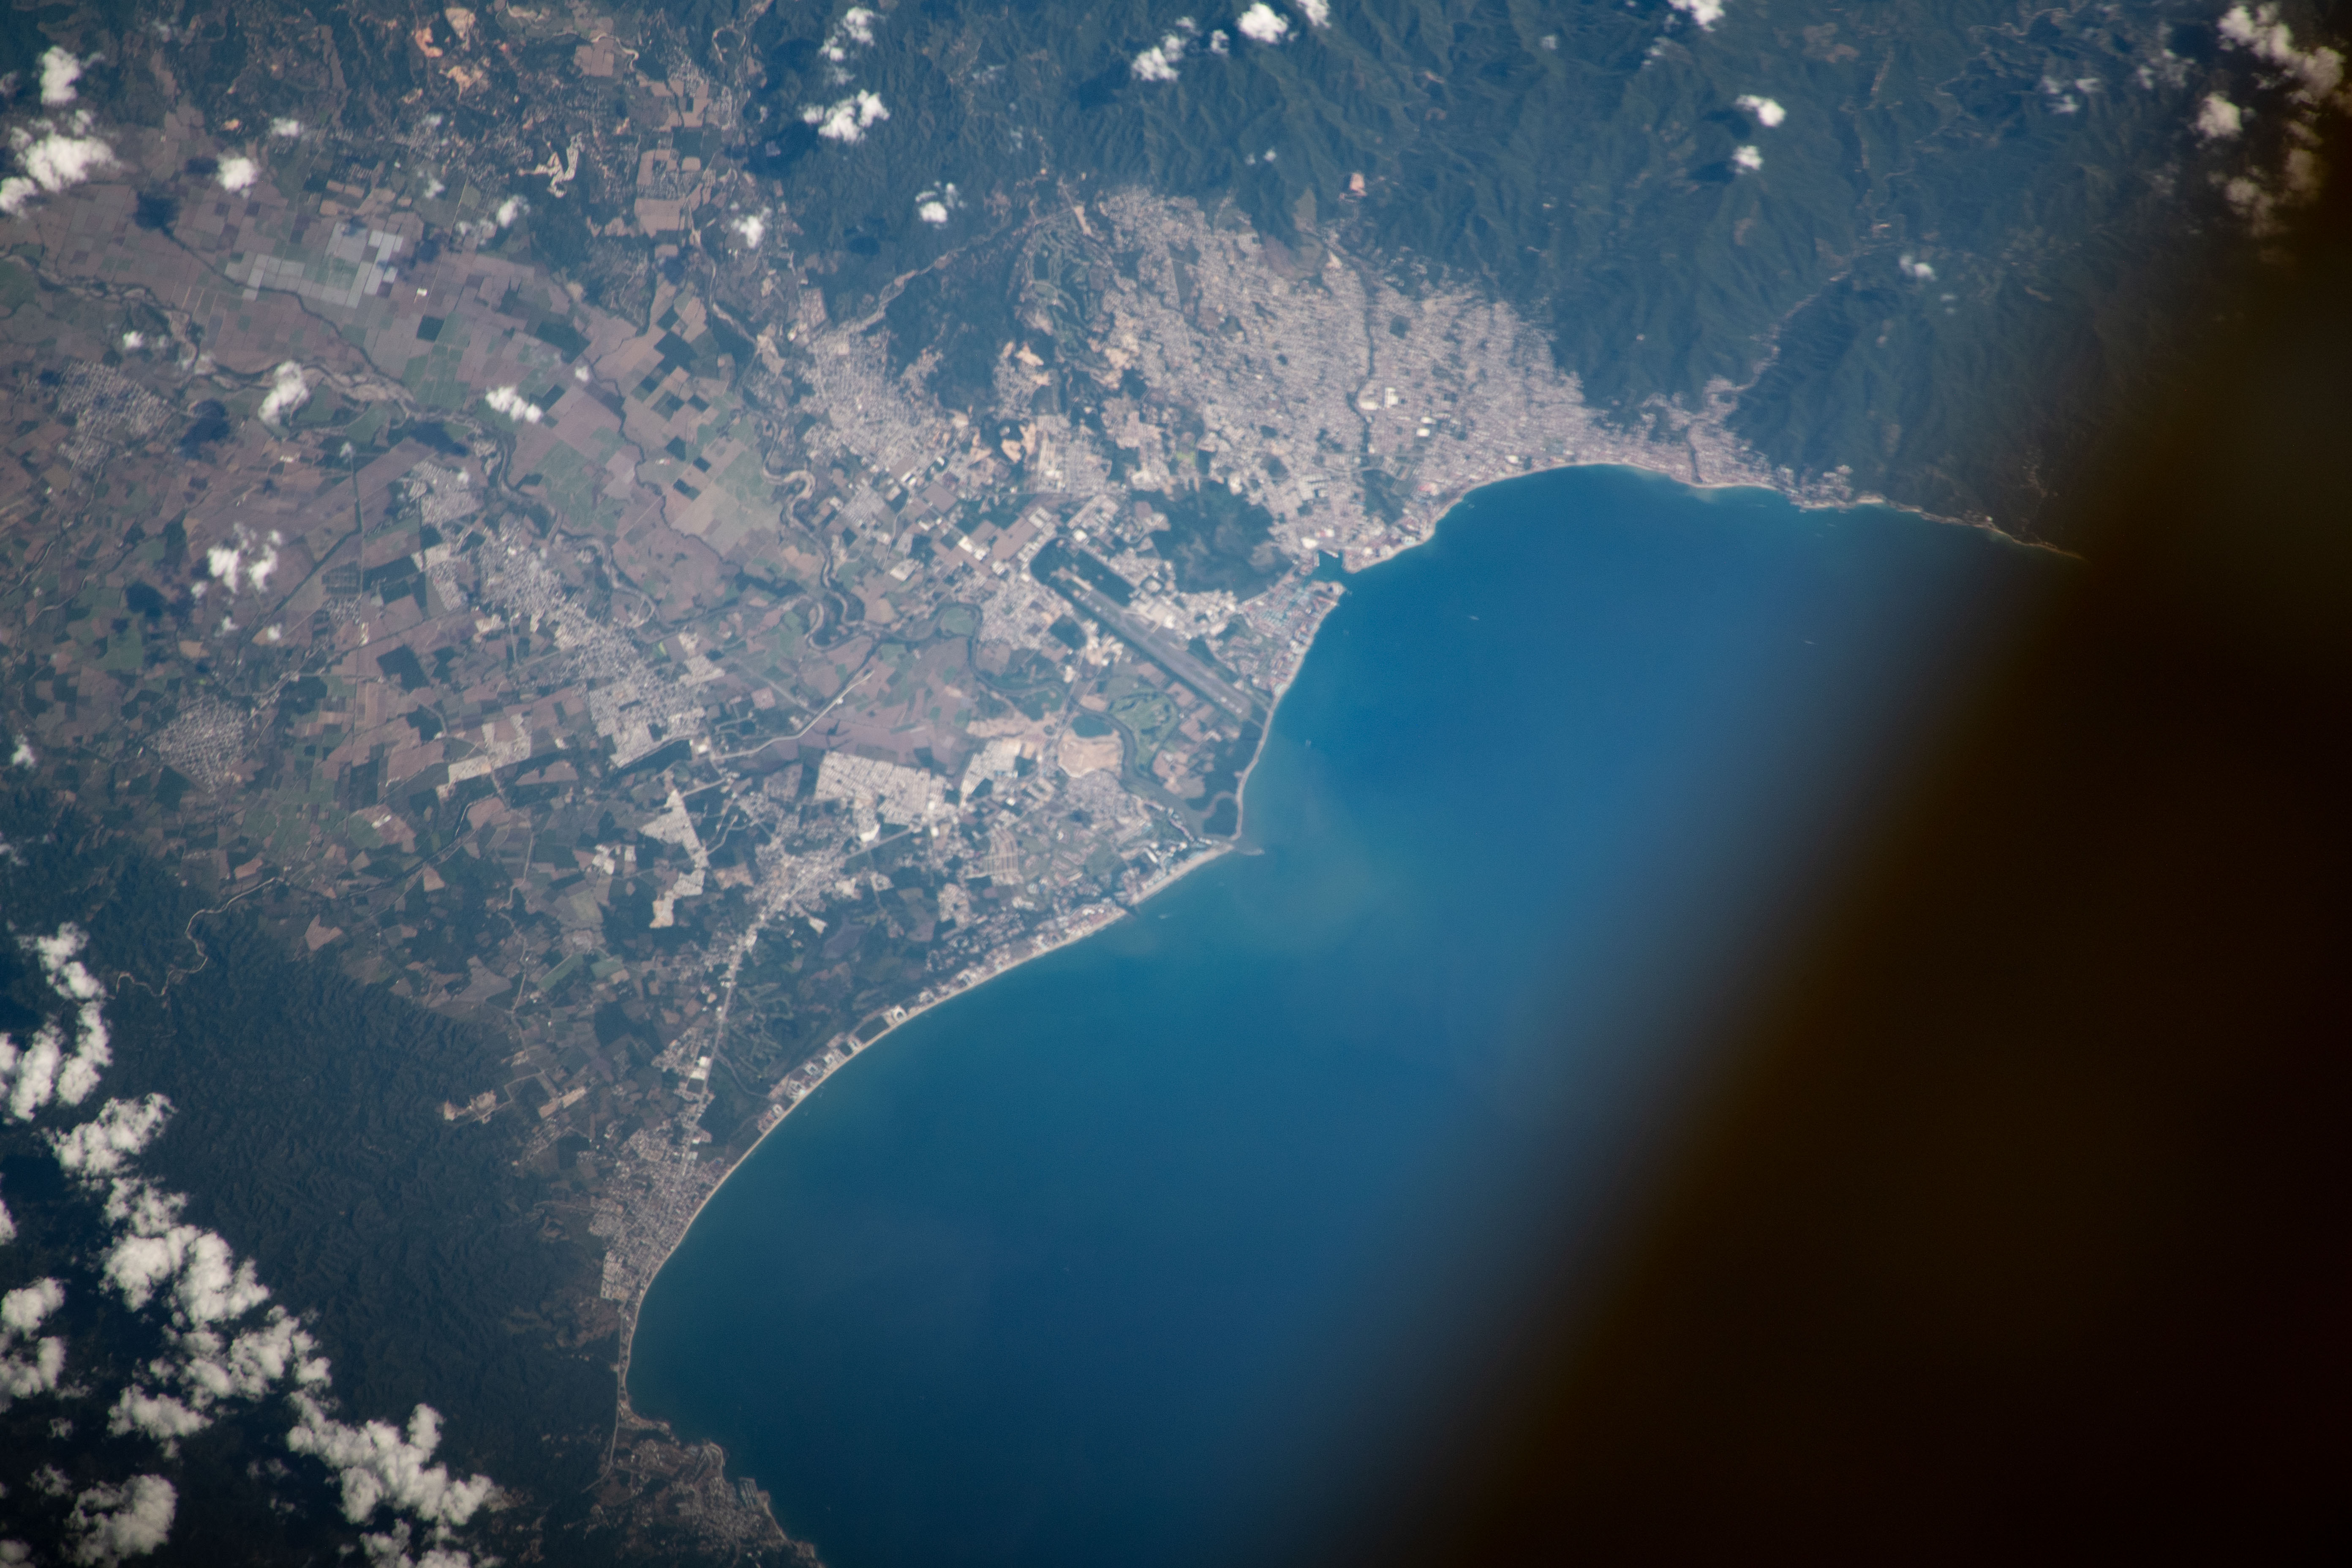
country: MEXICO
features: PUERTO VALLARTA, BANDERAS BAY
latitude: 20.7
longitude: -105.3
